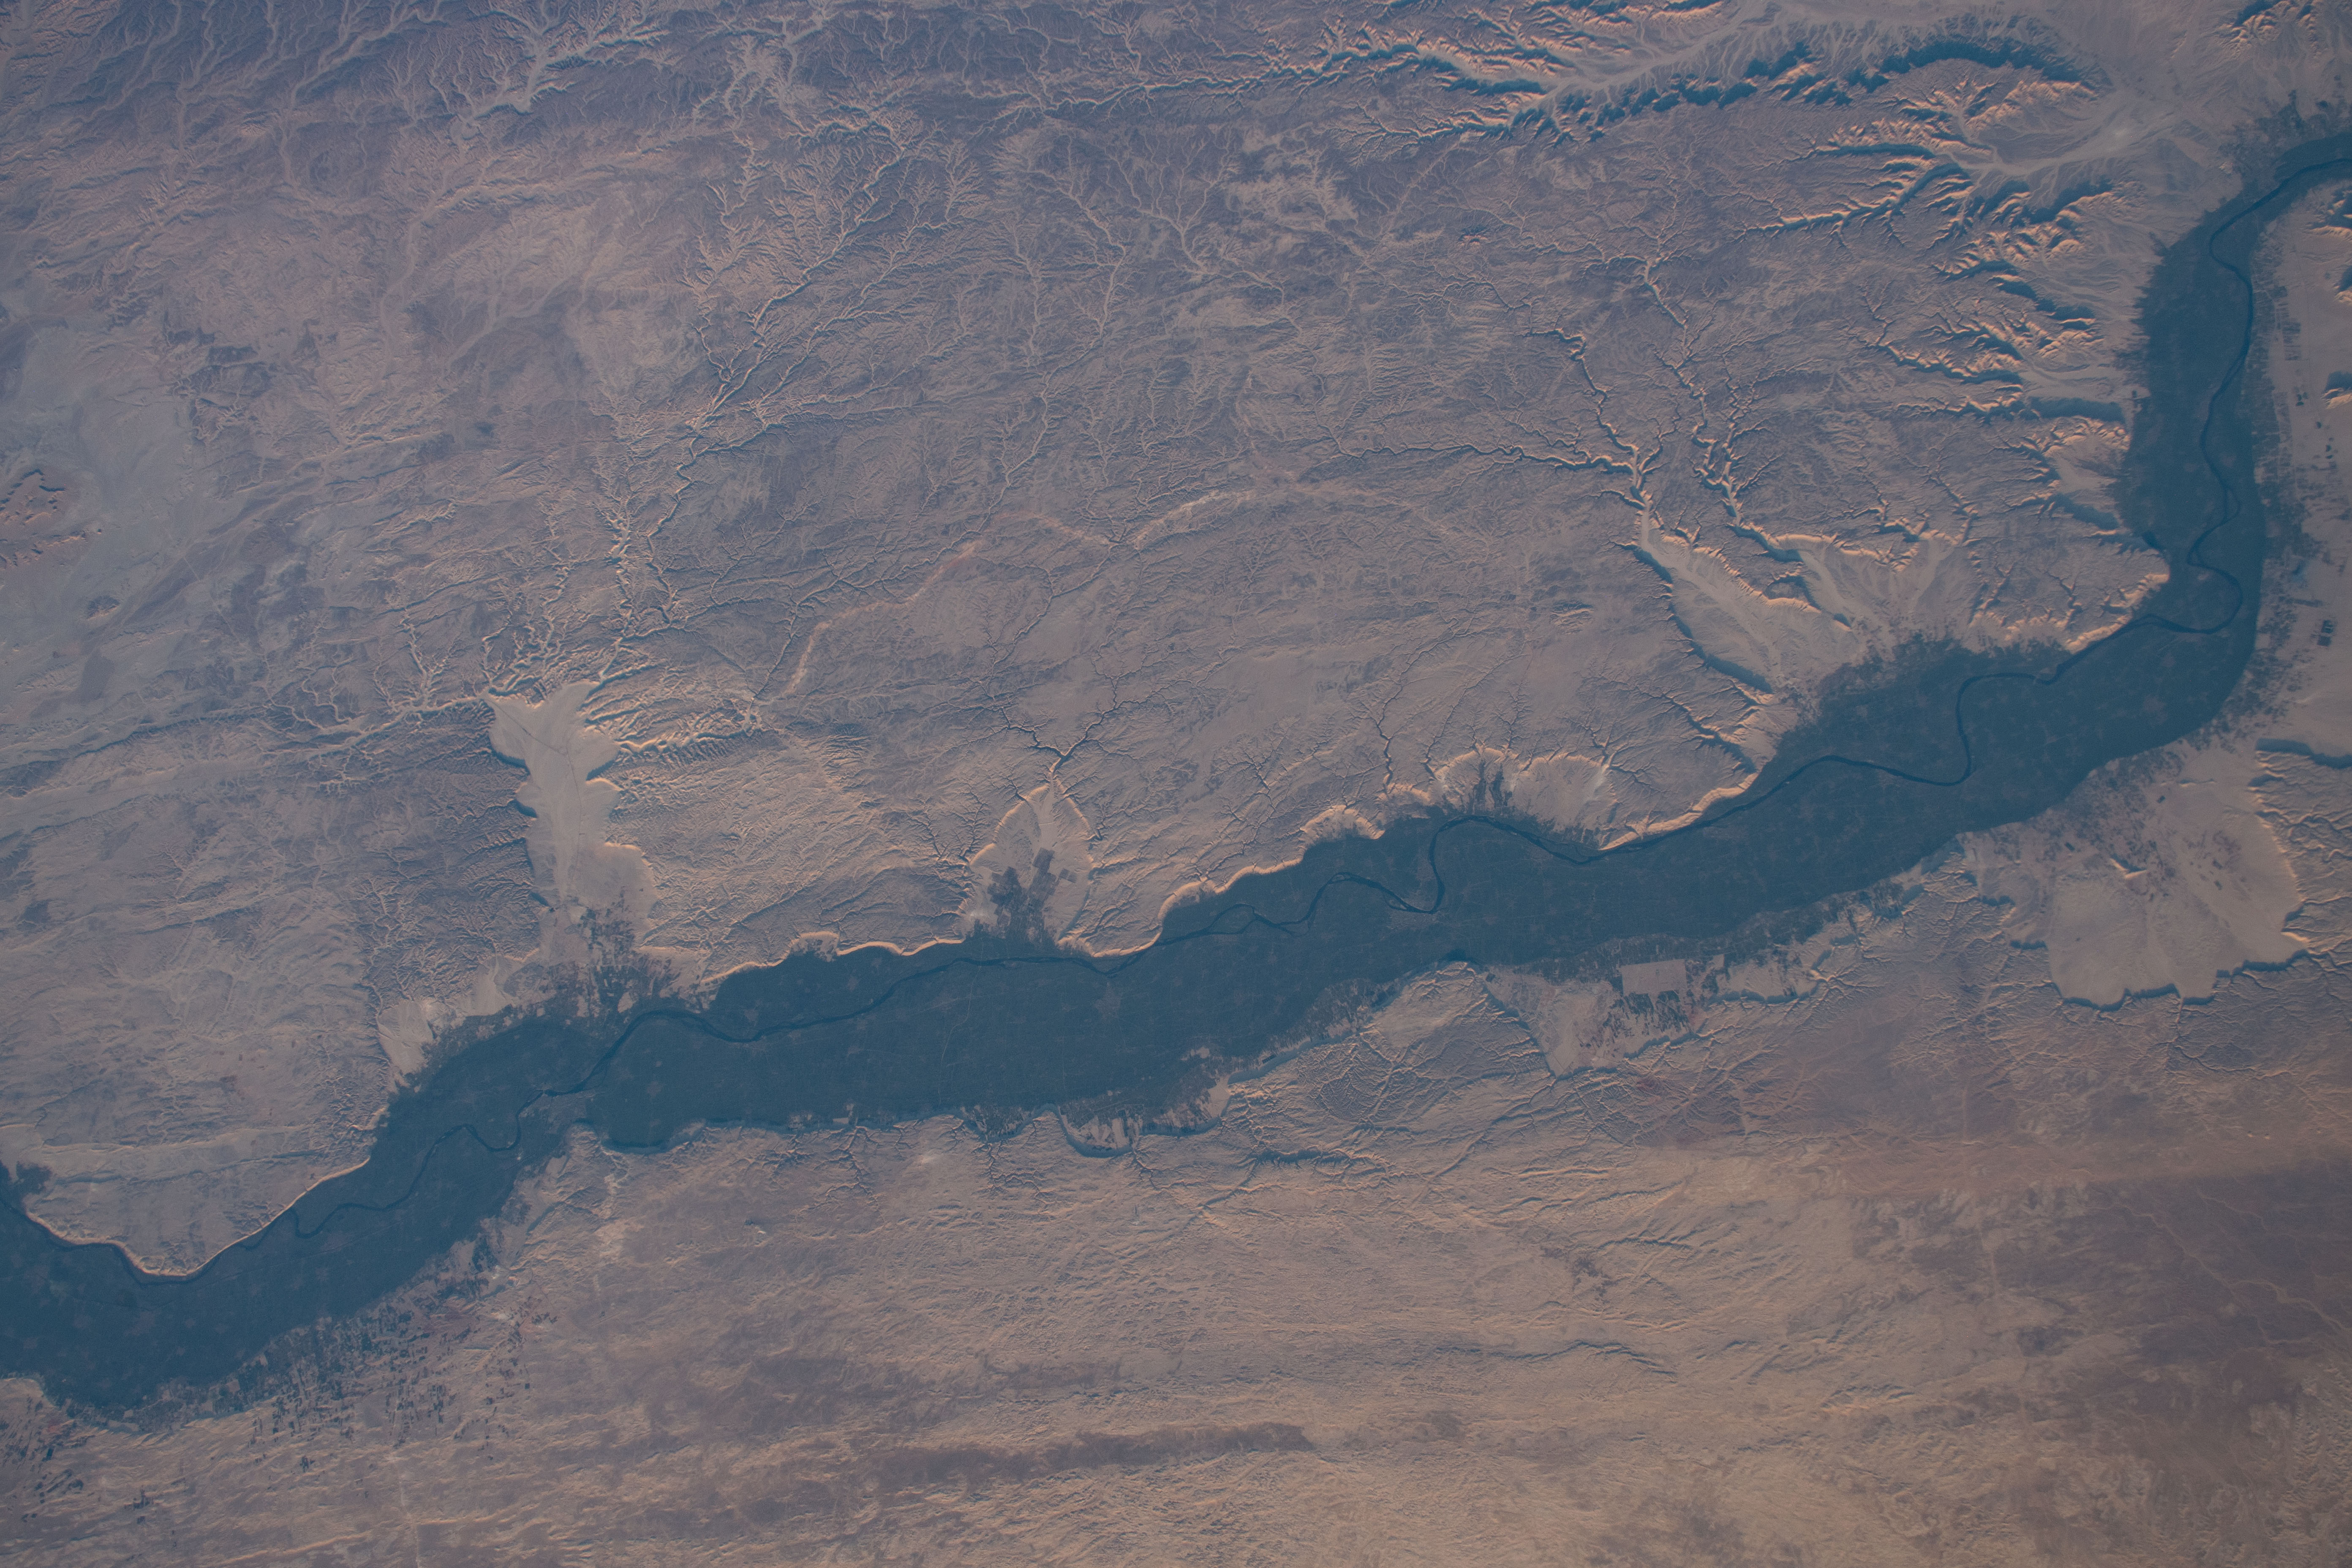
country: EGYPT
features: NILE RIVER, ASYUT, SOHAG
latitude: 27.0
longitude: 31.5
